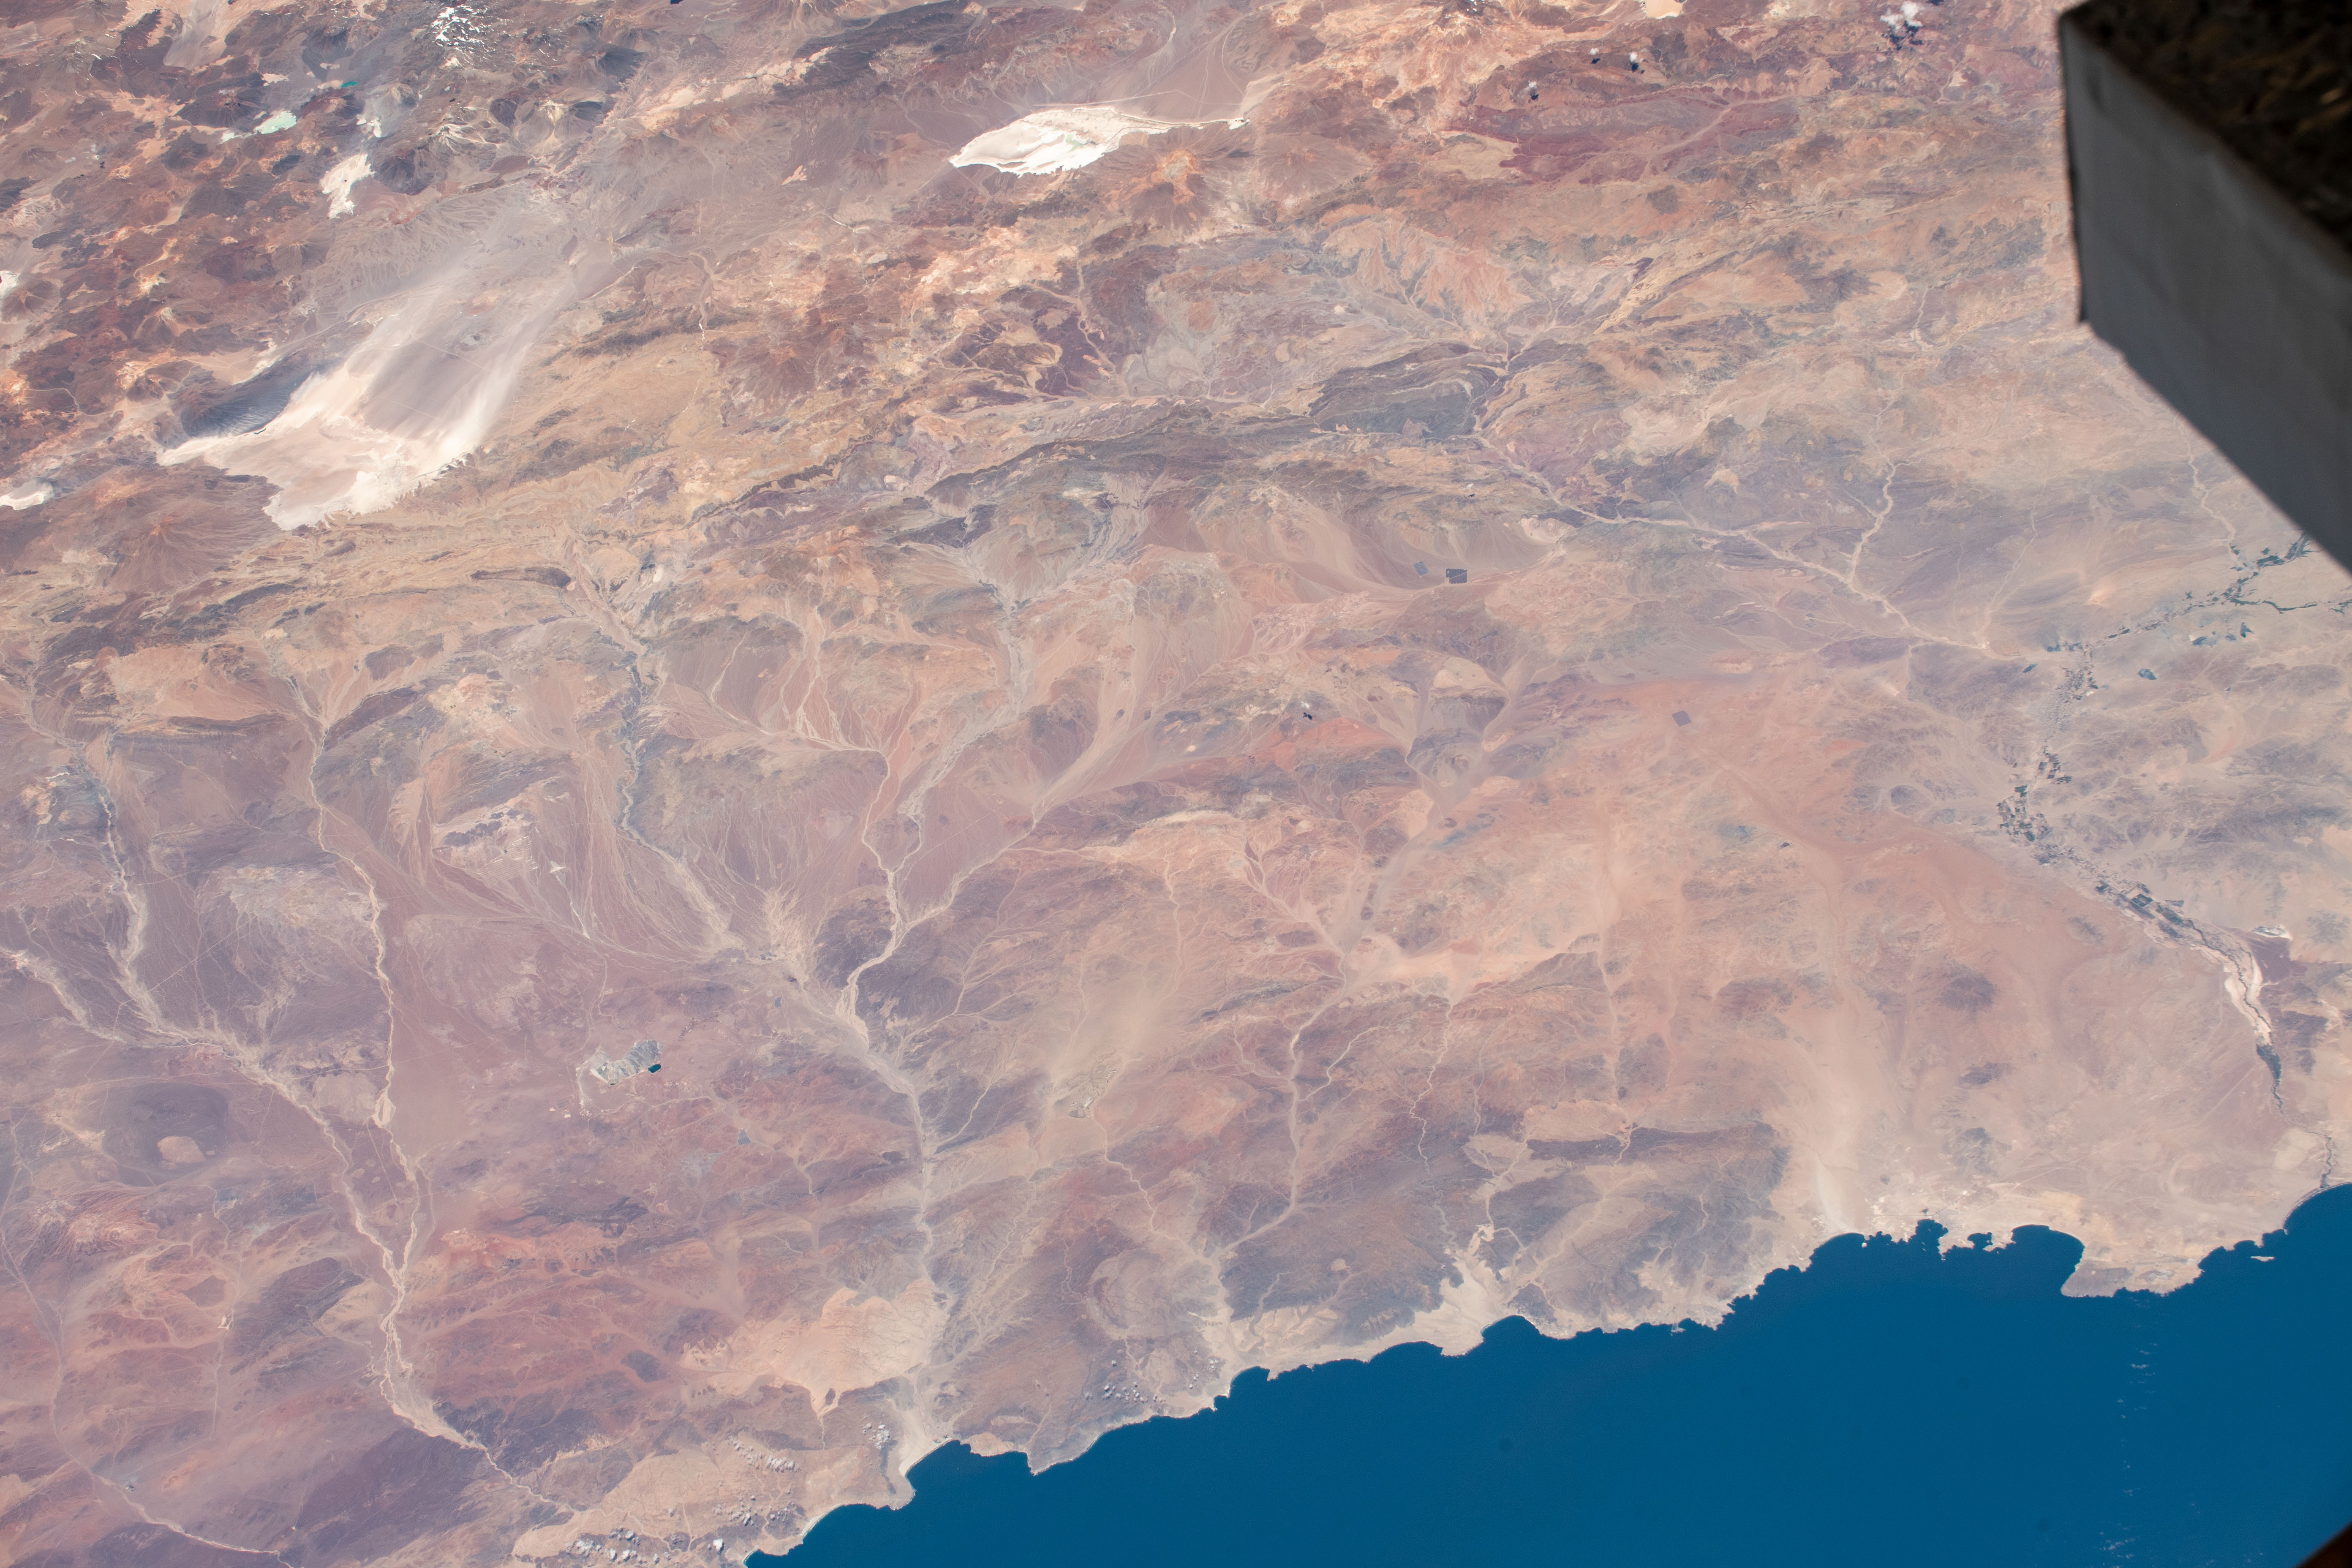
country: CHILE
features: THE ANDES, DESIERTO DE ATACAMA DESERT
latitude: -26.9
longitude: -70.0
